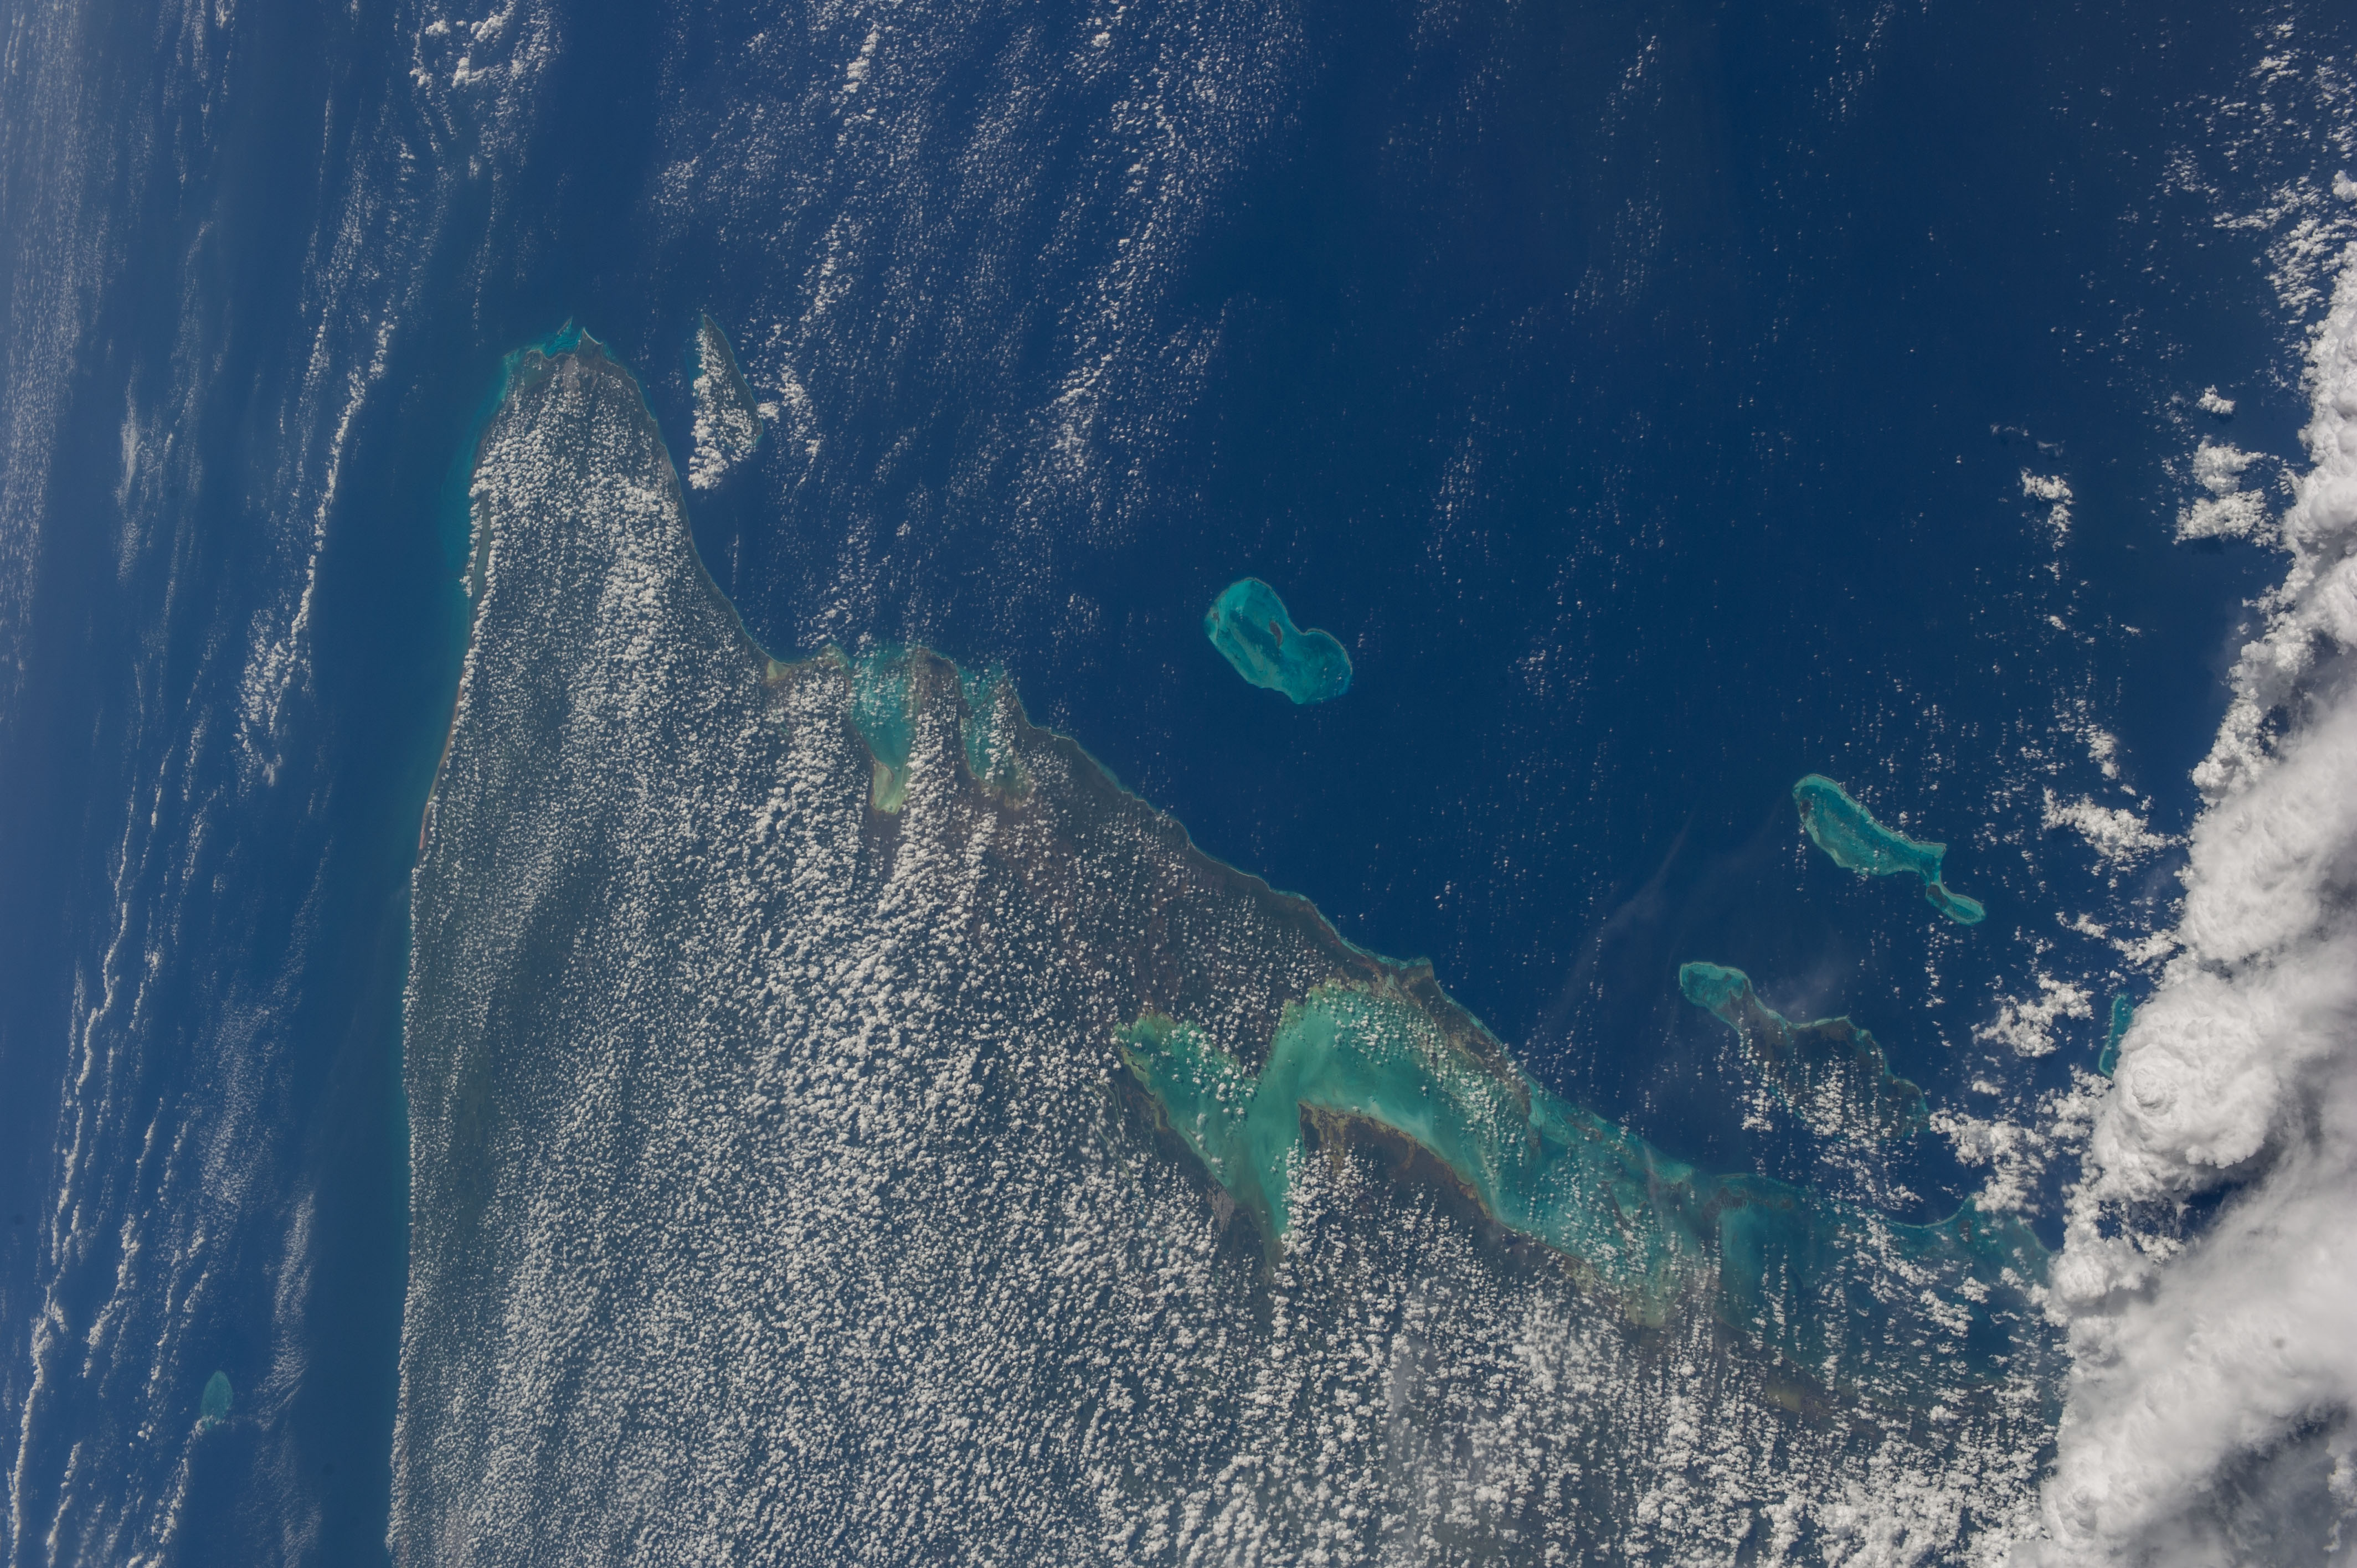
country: MEXICO
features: BELIZE BARRIER REEF, YUCATAN PEN., COZUMEL I., BANCHO CHINCHORRO
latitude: 18.5
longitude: -87.5
